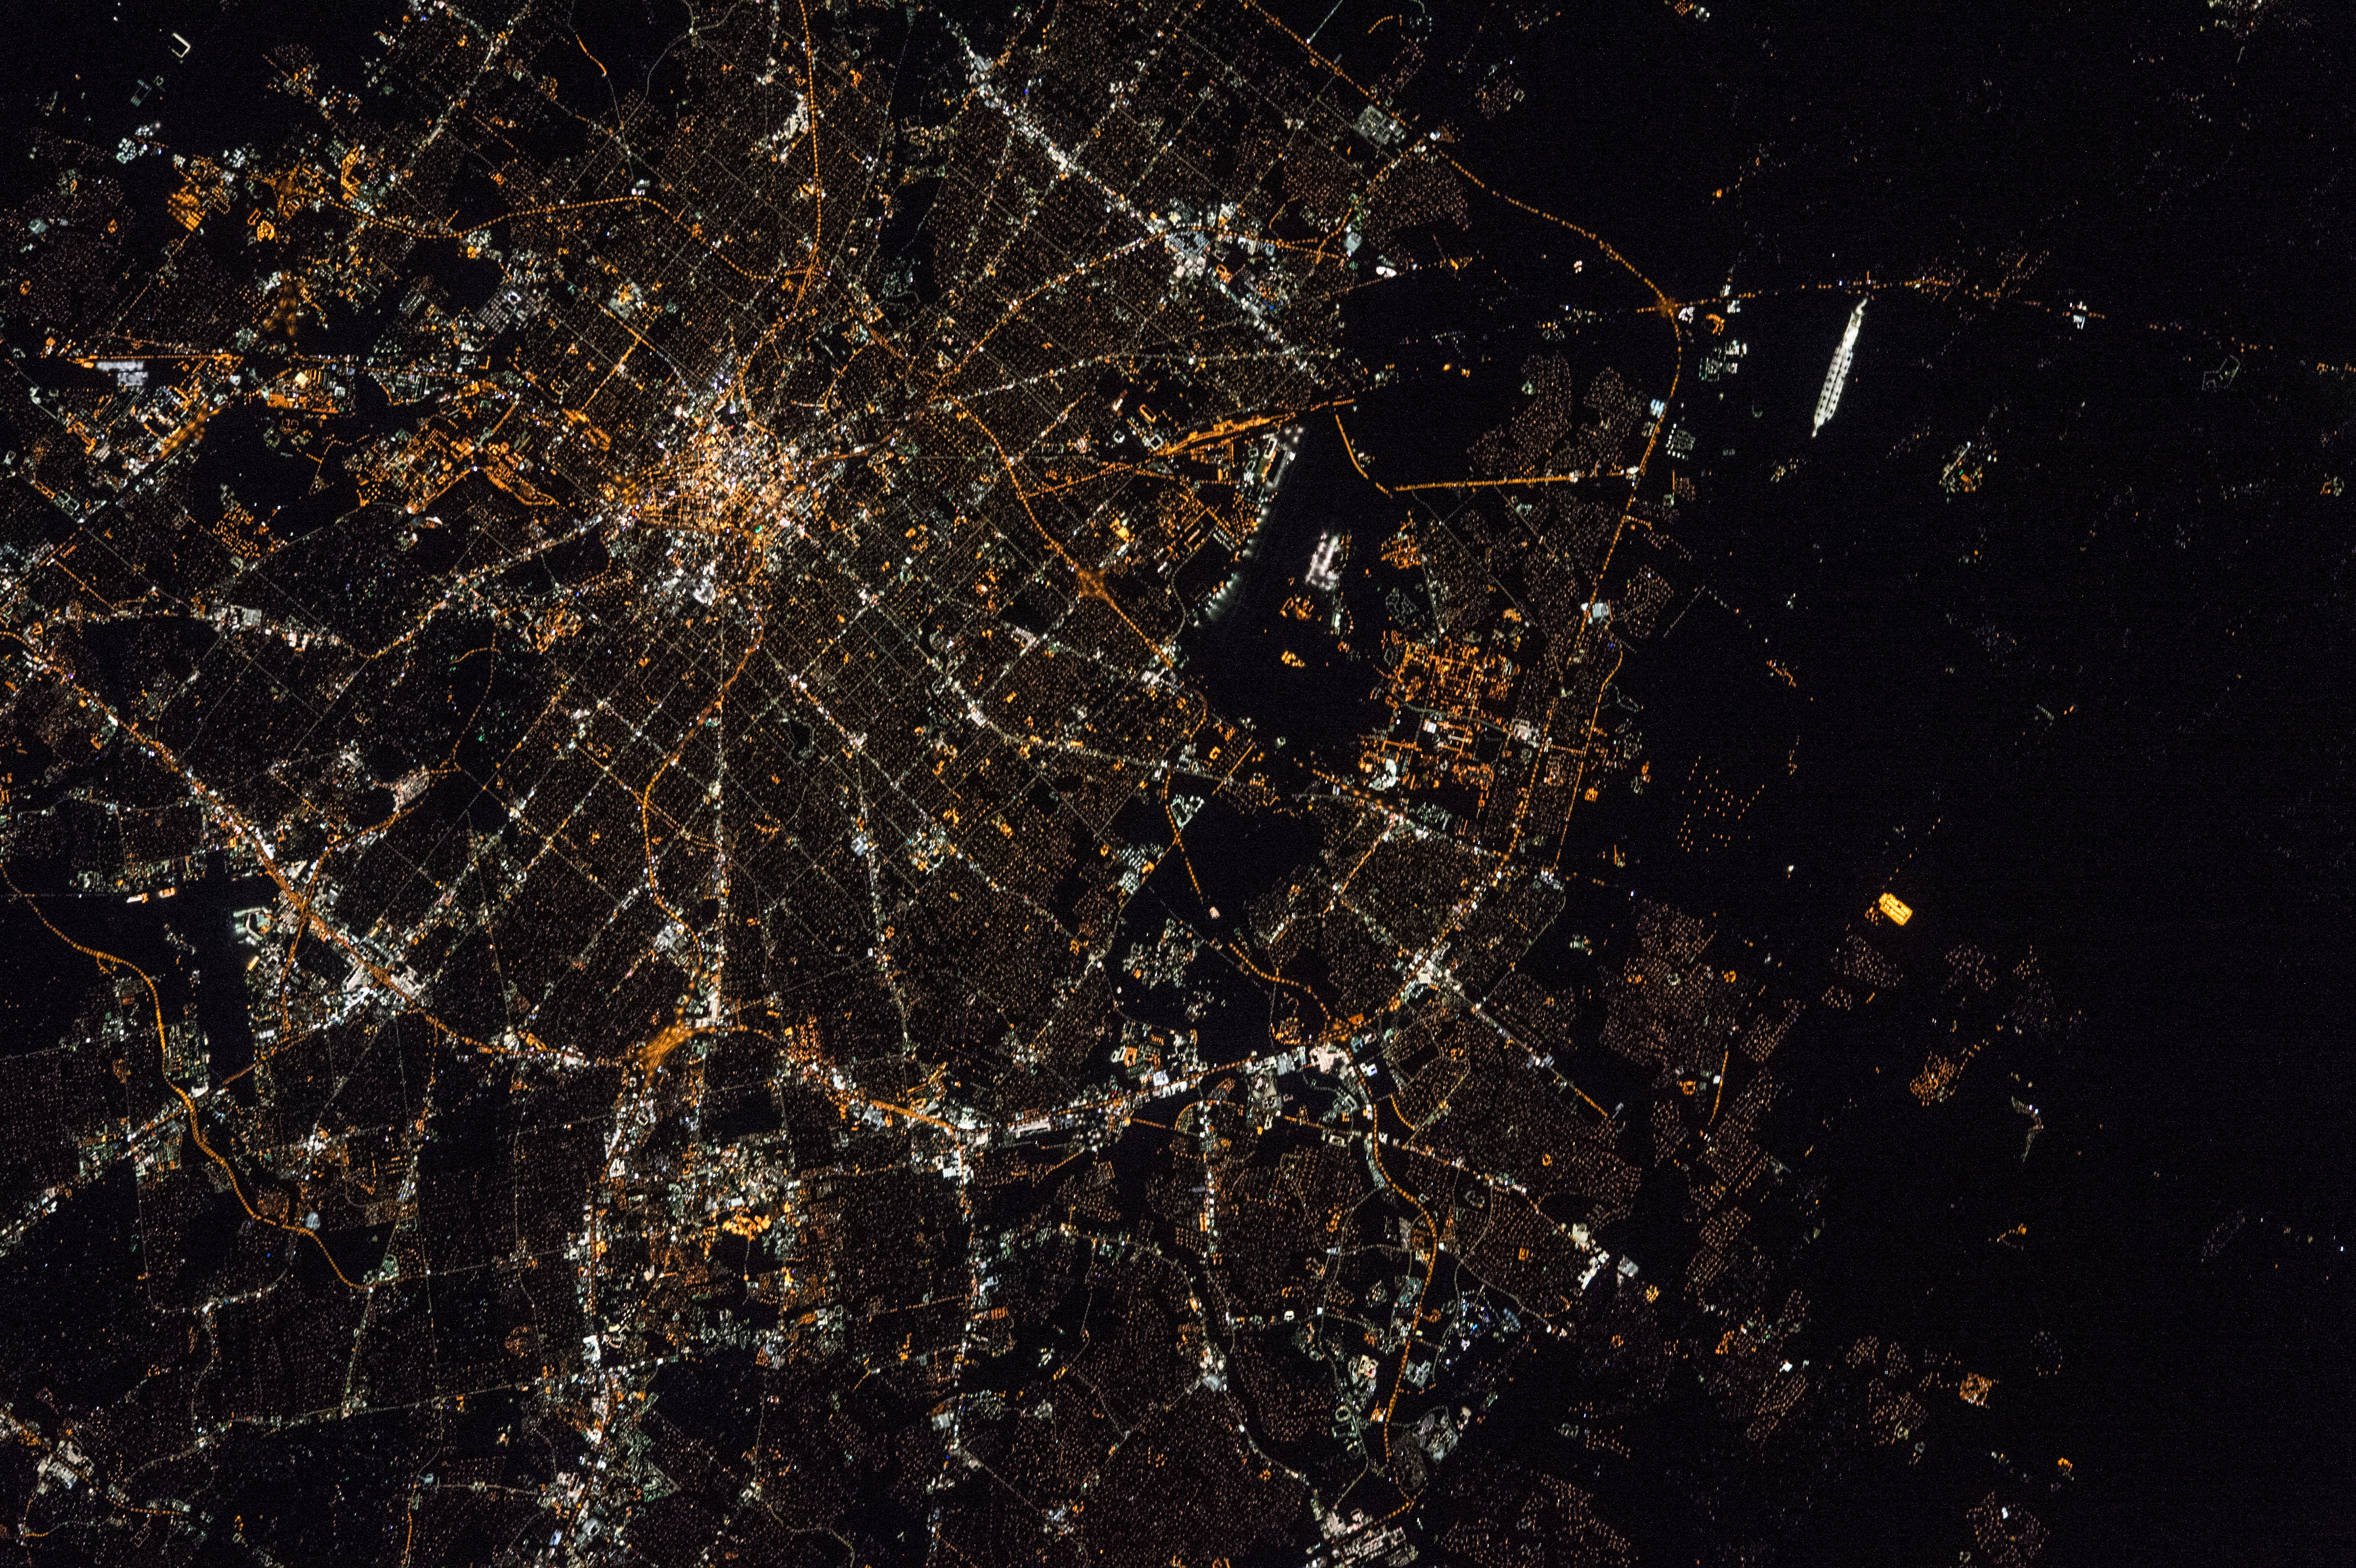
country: USA-TEXAS
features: SAN ANTONIO, NIGHTTIME, DOWNTOWN, AIRPORT
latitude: 29.4
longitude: -98.6
